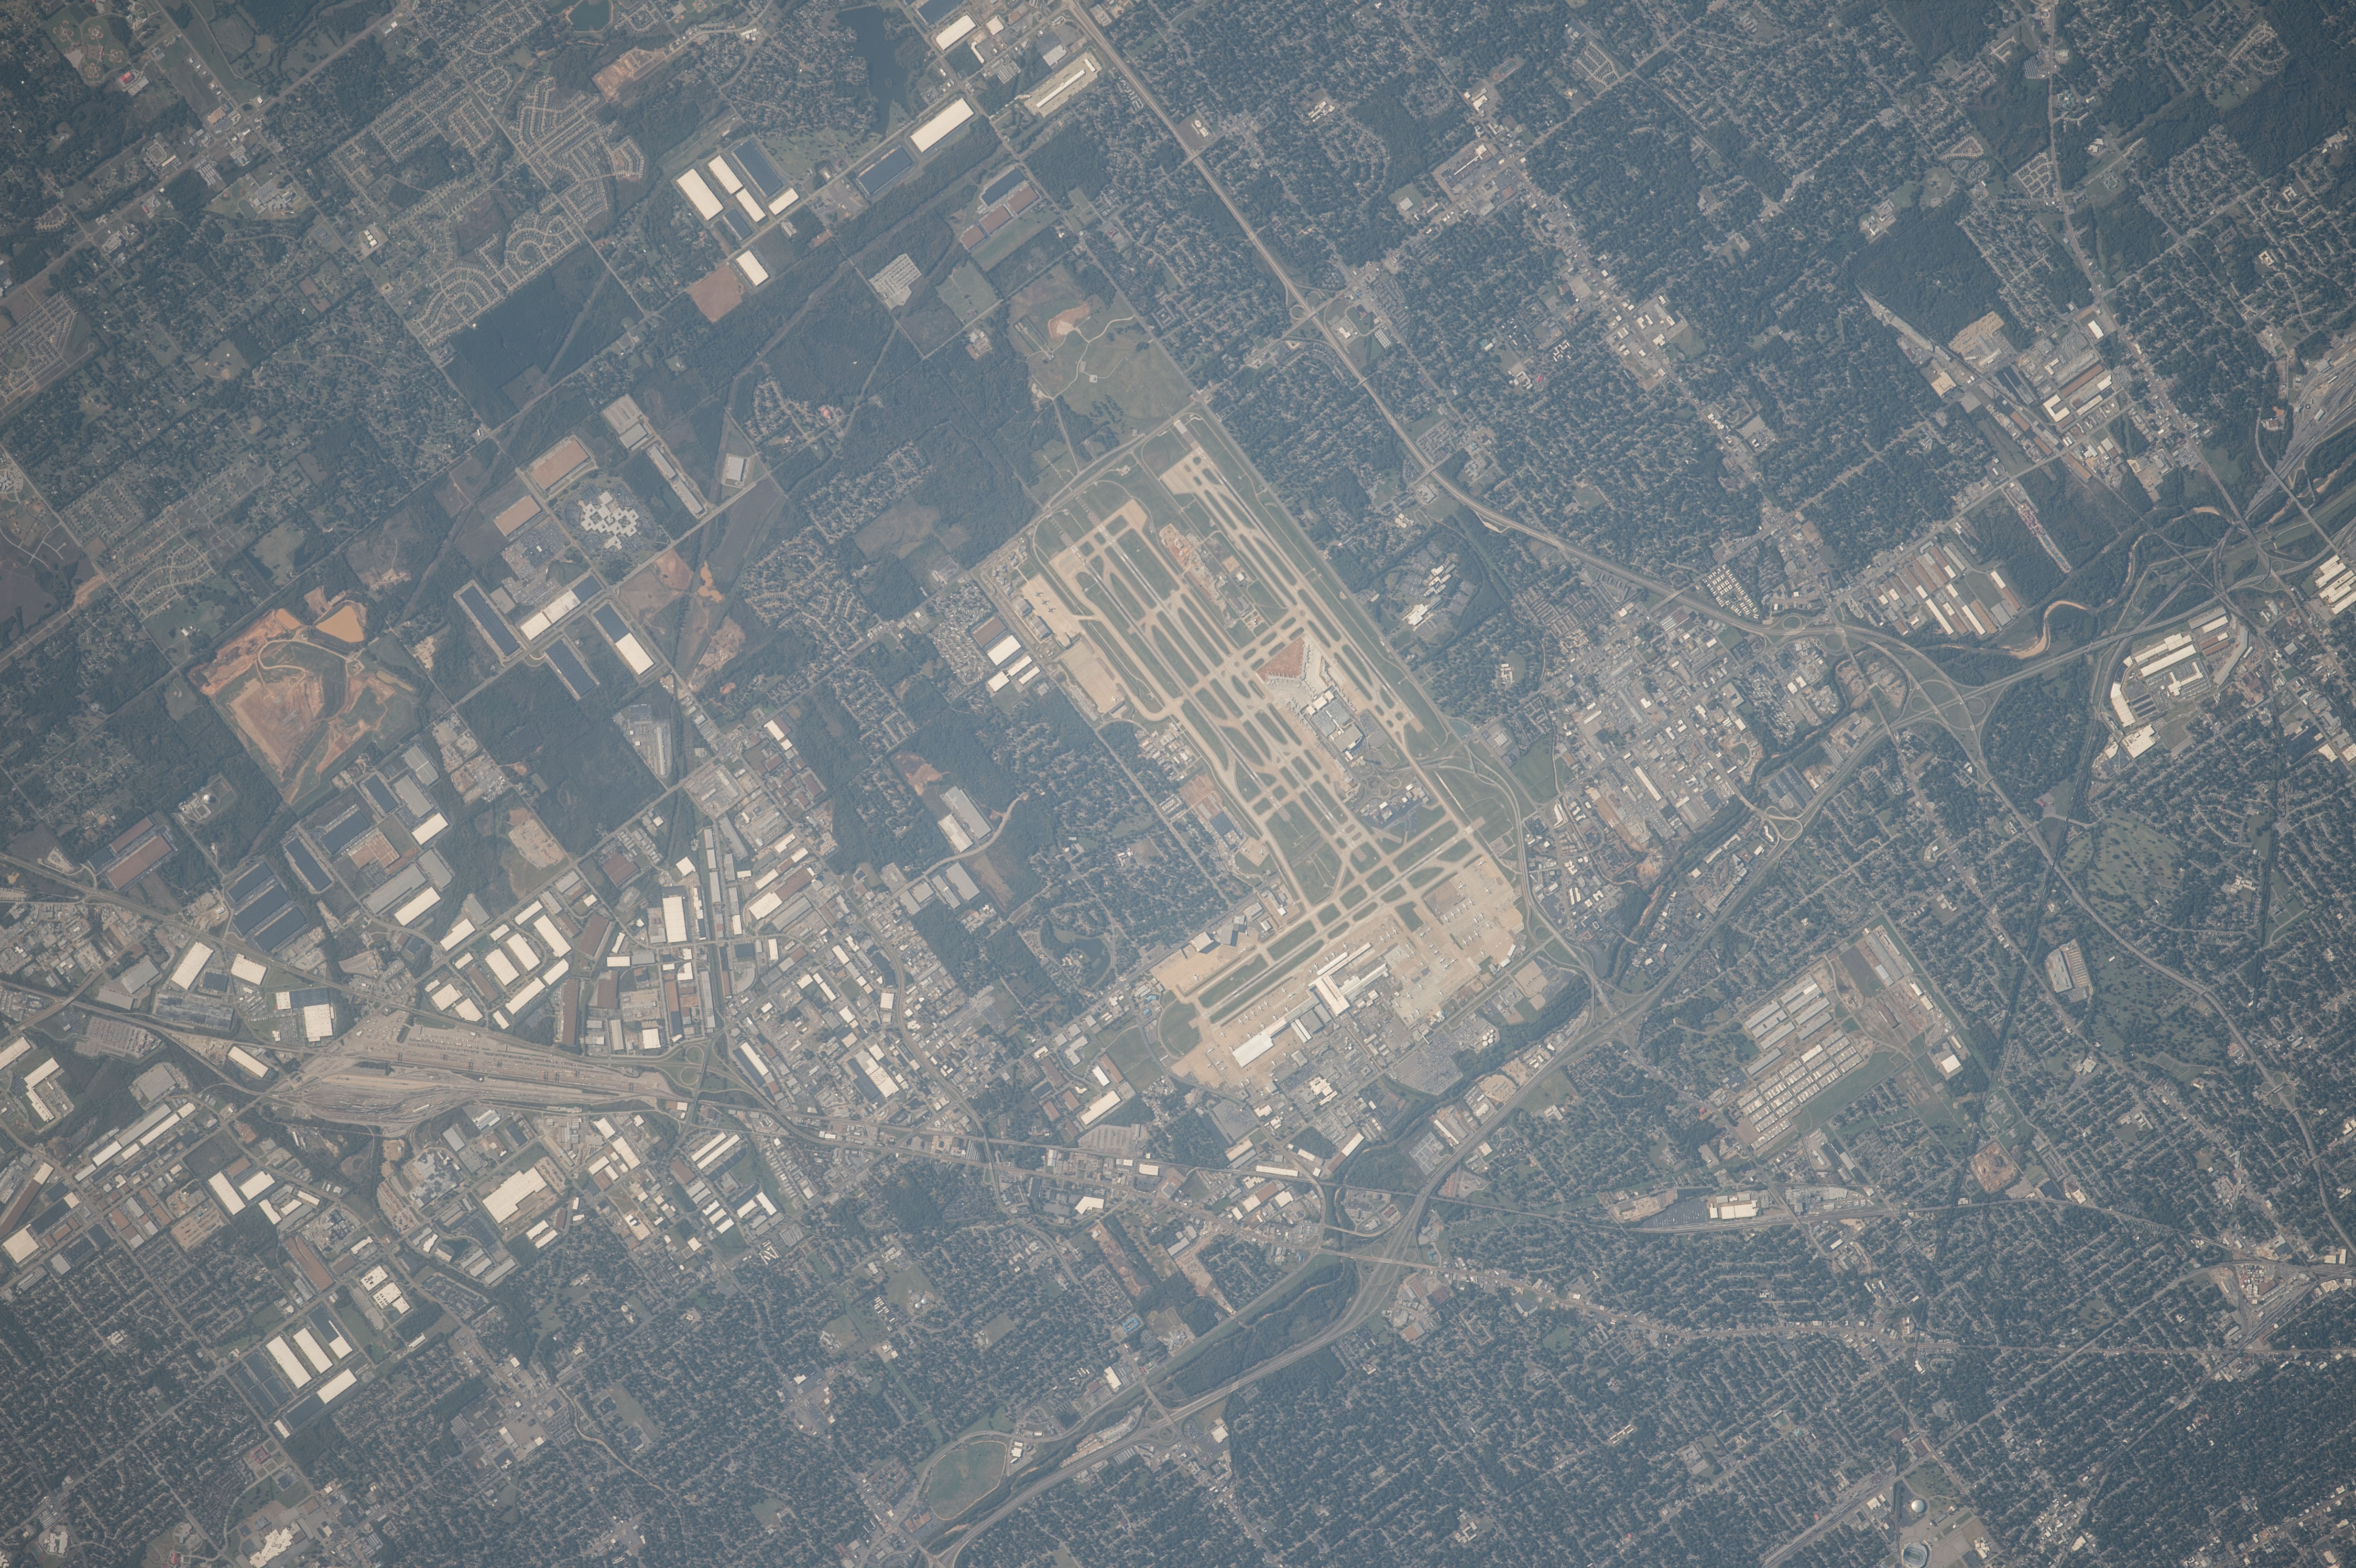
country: USA-TENNESSEE
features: MEMPHIS INTERNATIONAL AIRPORT
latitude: 35.0
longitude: -90.0
